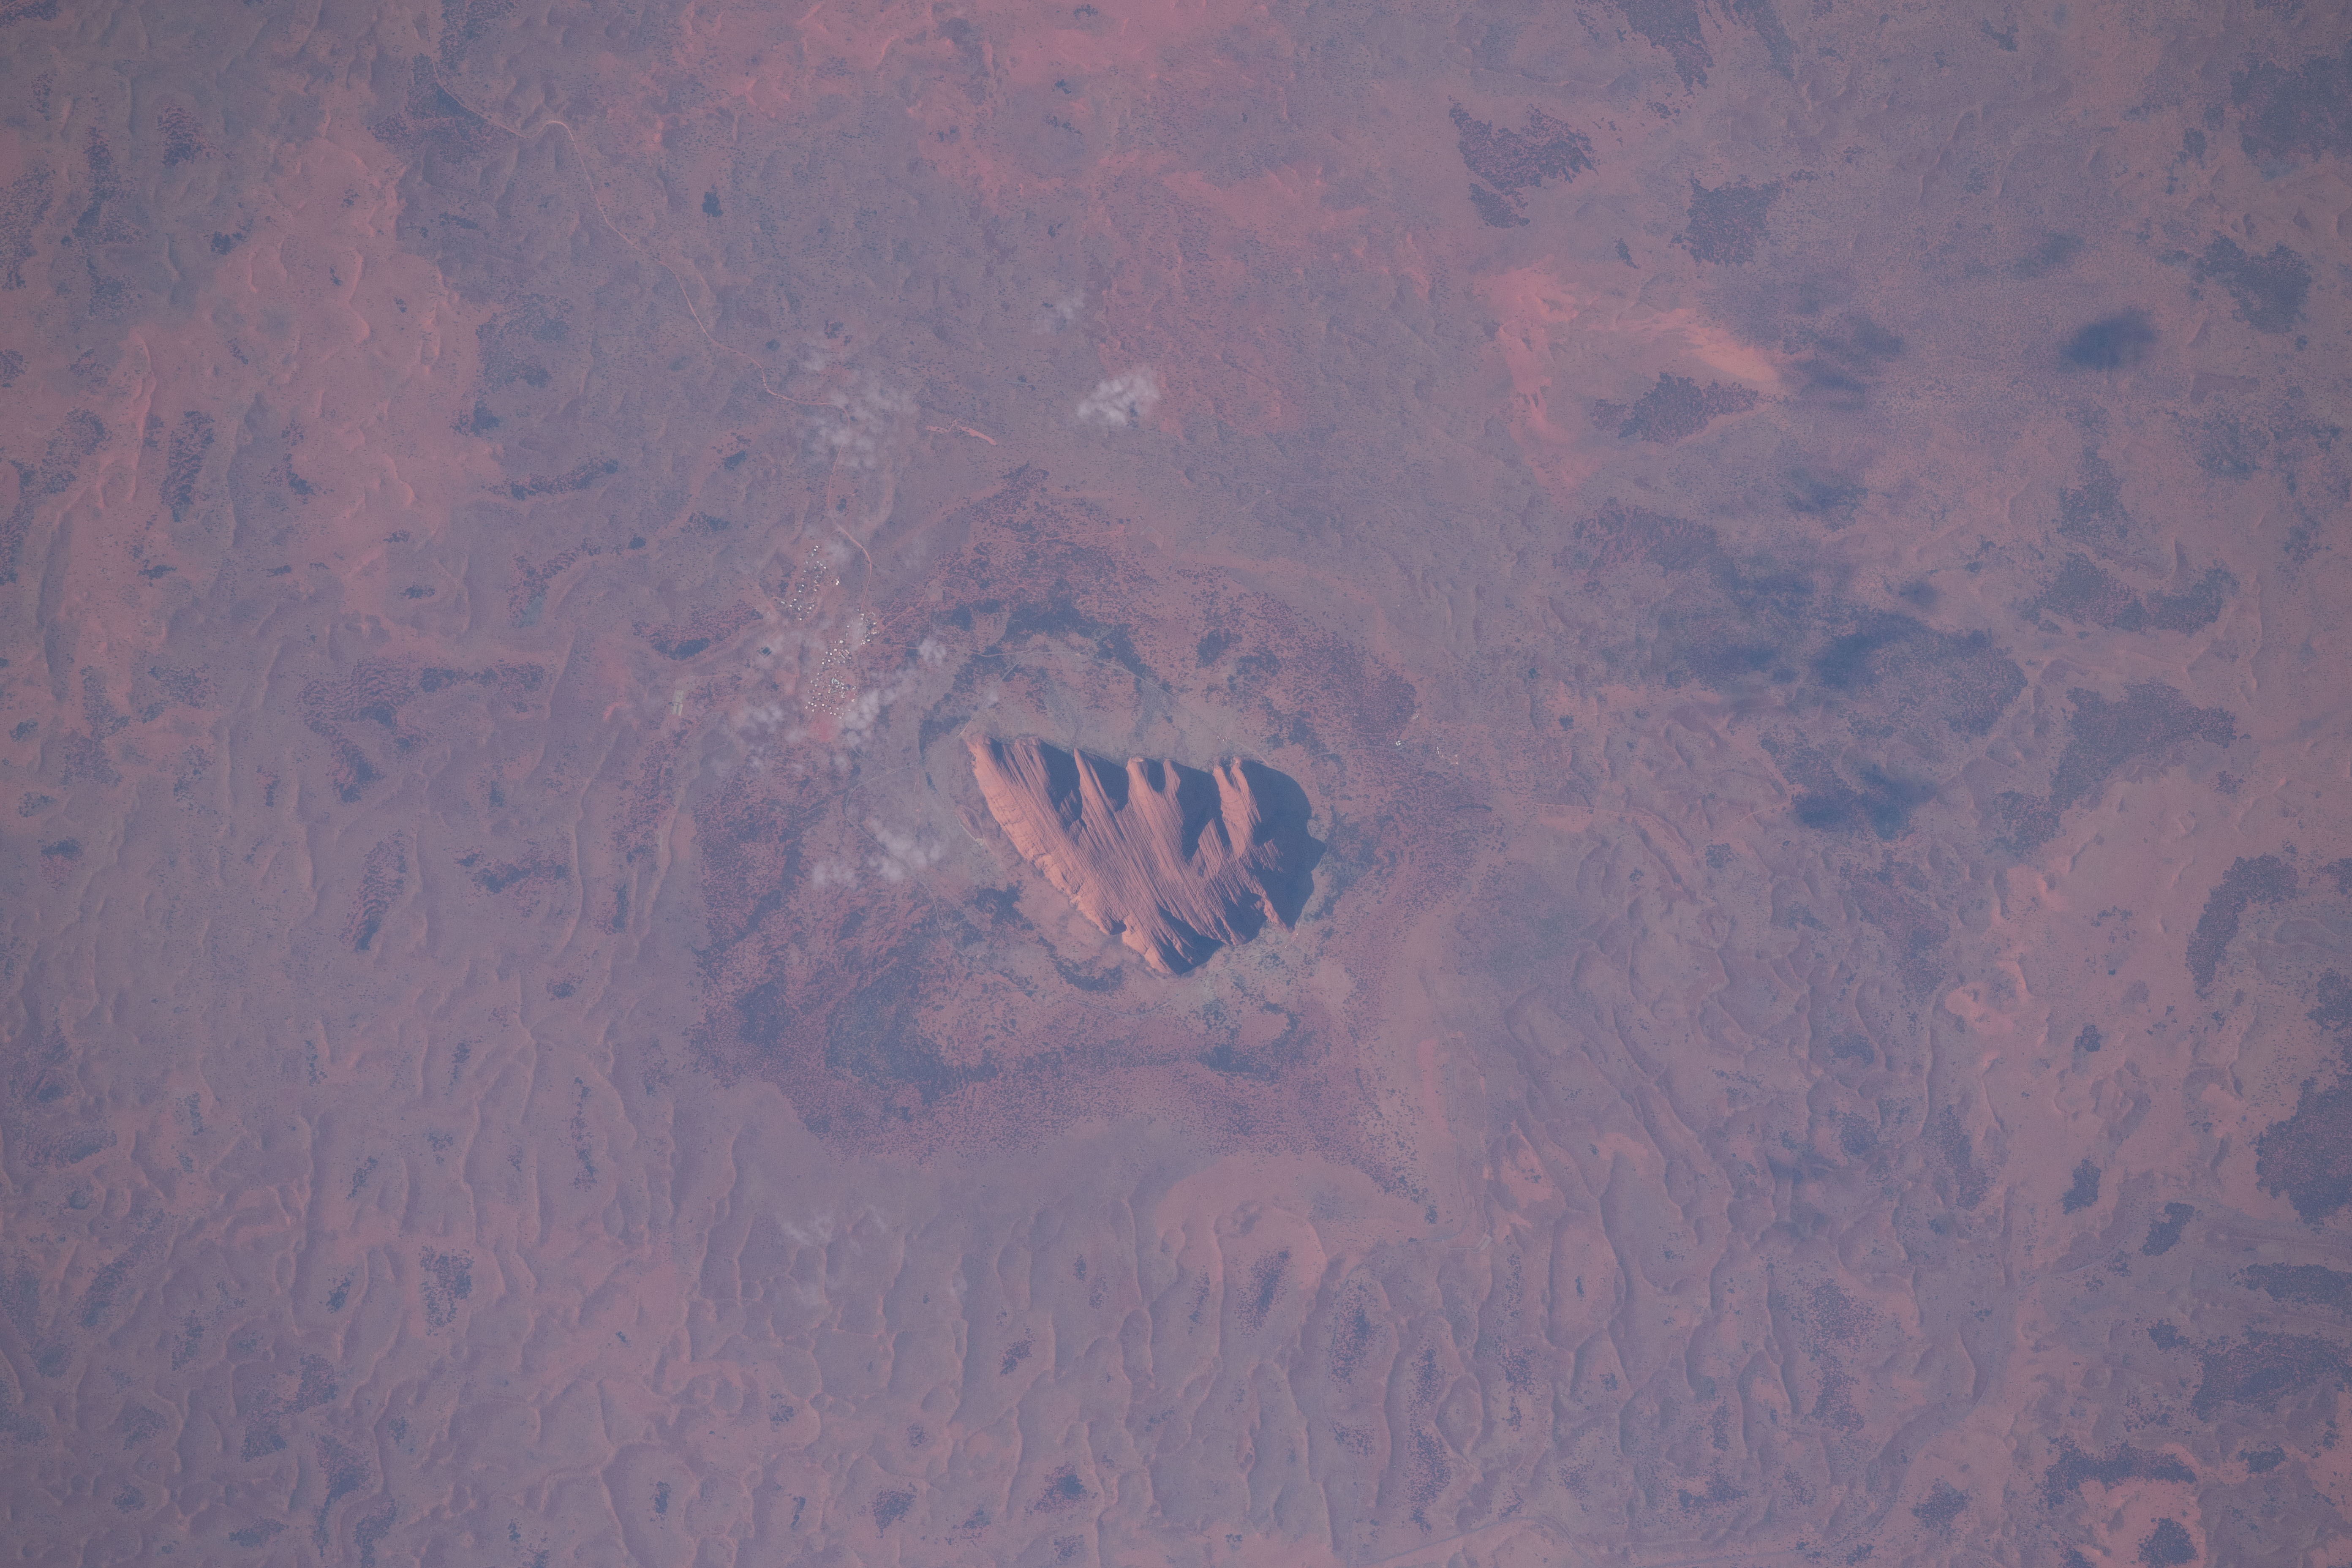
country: AUSTRALIA-NT
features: ULURU-KATA TJUTA NATIONAL PARK
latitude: -25.4
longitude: 131.0
